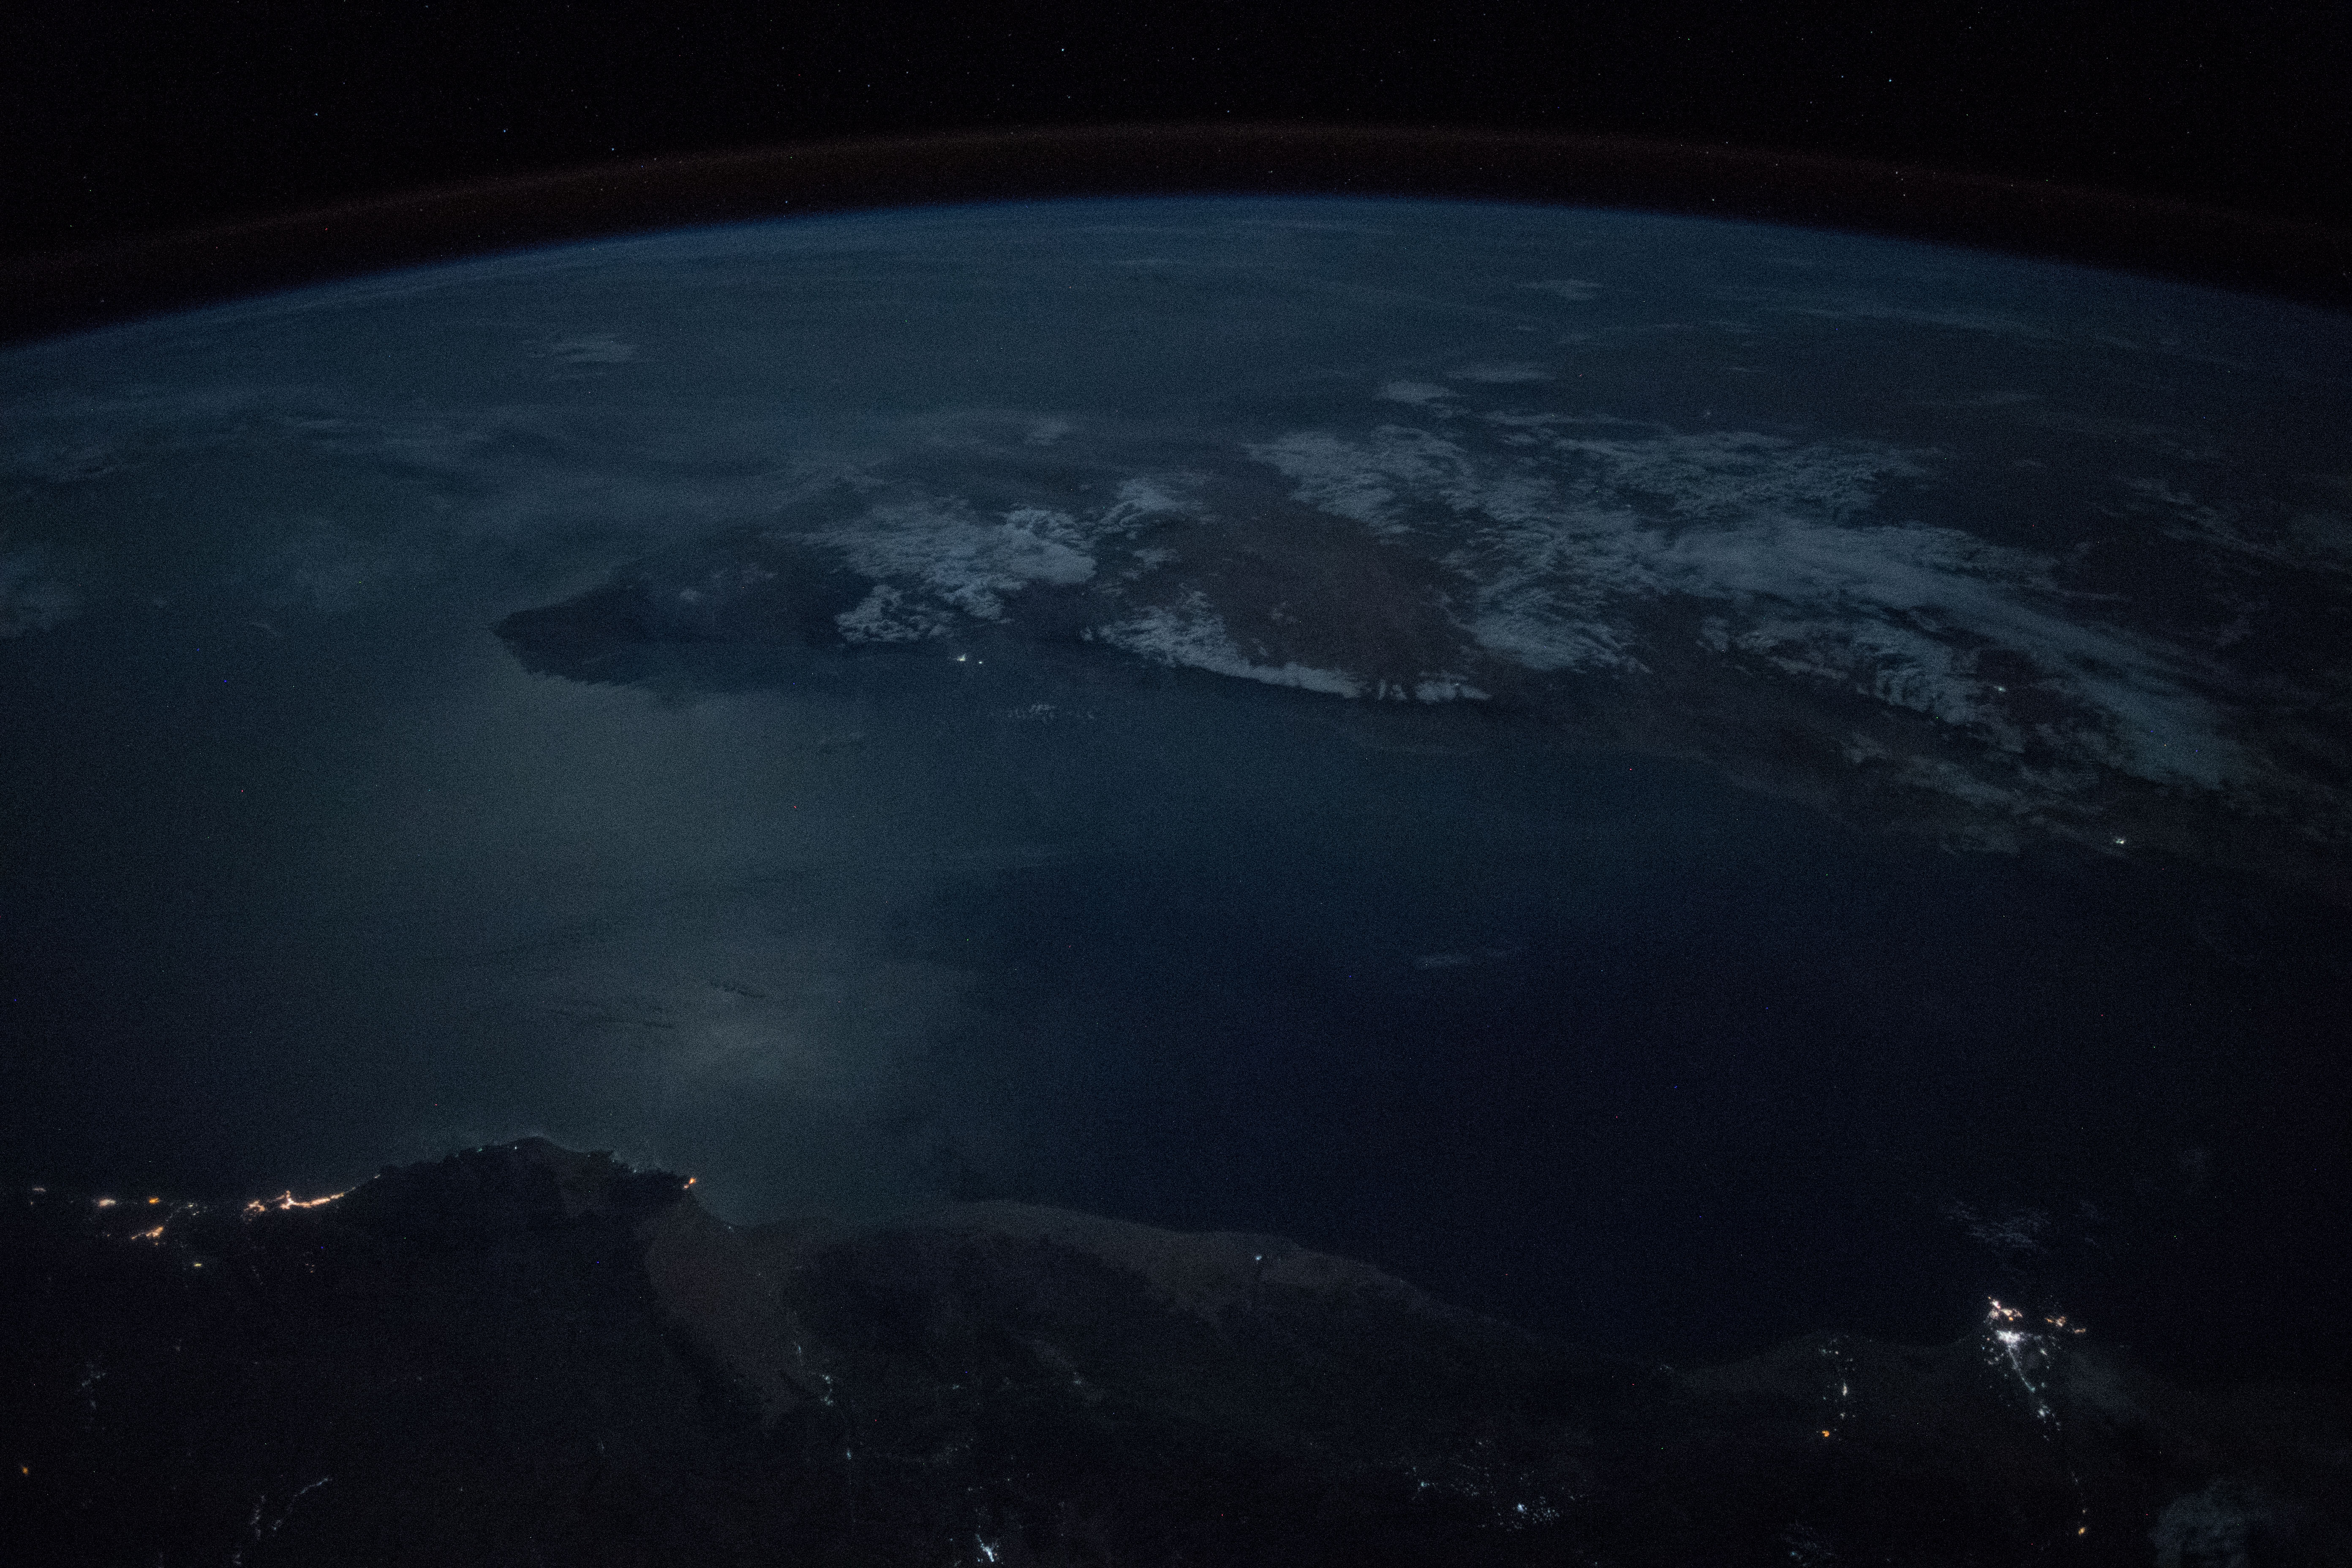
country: SOMALIA
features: OGO MOUNTAINS, COAST, GULF OF ADEN, NIGHT, EARTH LIMB
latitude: 12.1
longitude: 48.1
